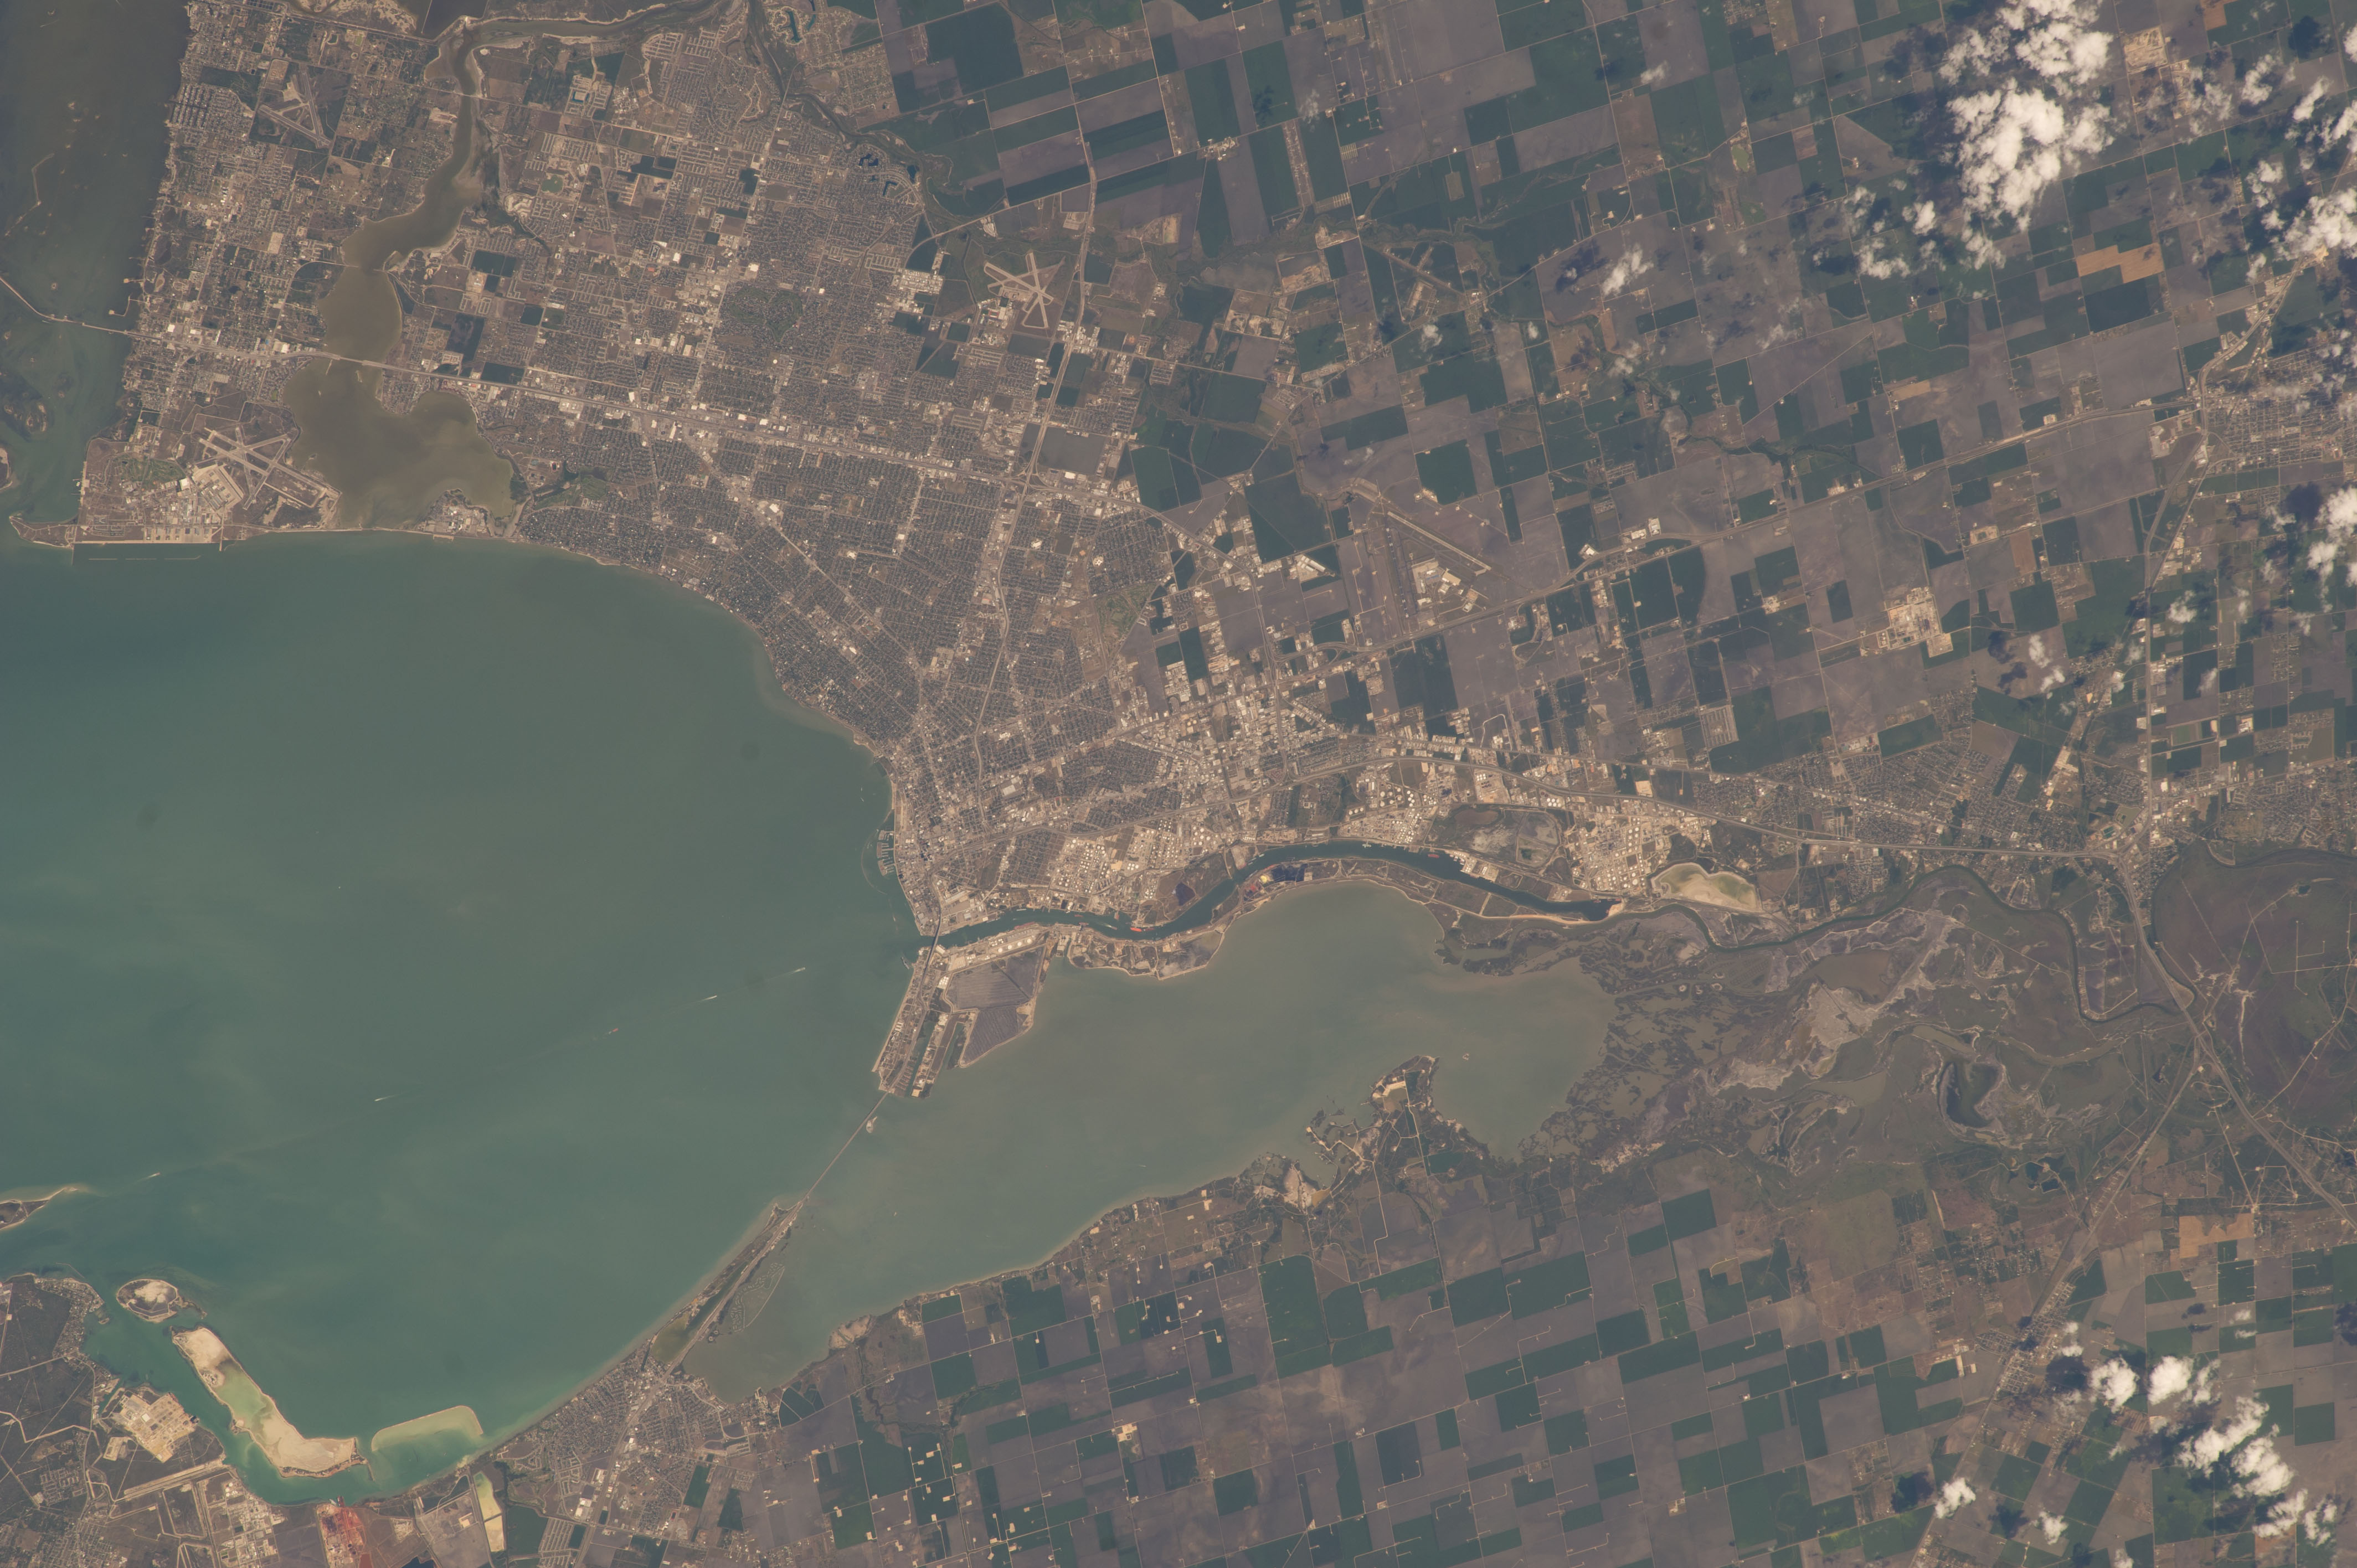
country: USA-TEXAS
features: CORPUS CHRISTI, CORPUS CHRISTI BAY, FARMLAND, NUECES BAY, TULE LAKE CHANNEL
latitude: 27.8
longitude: -97.5
